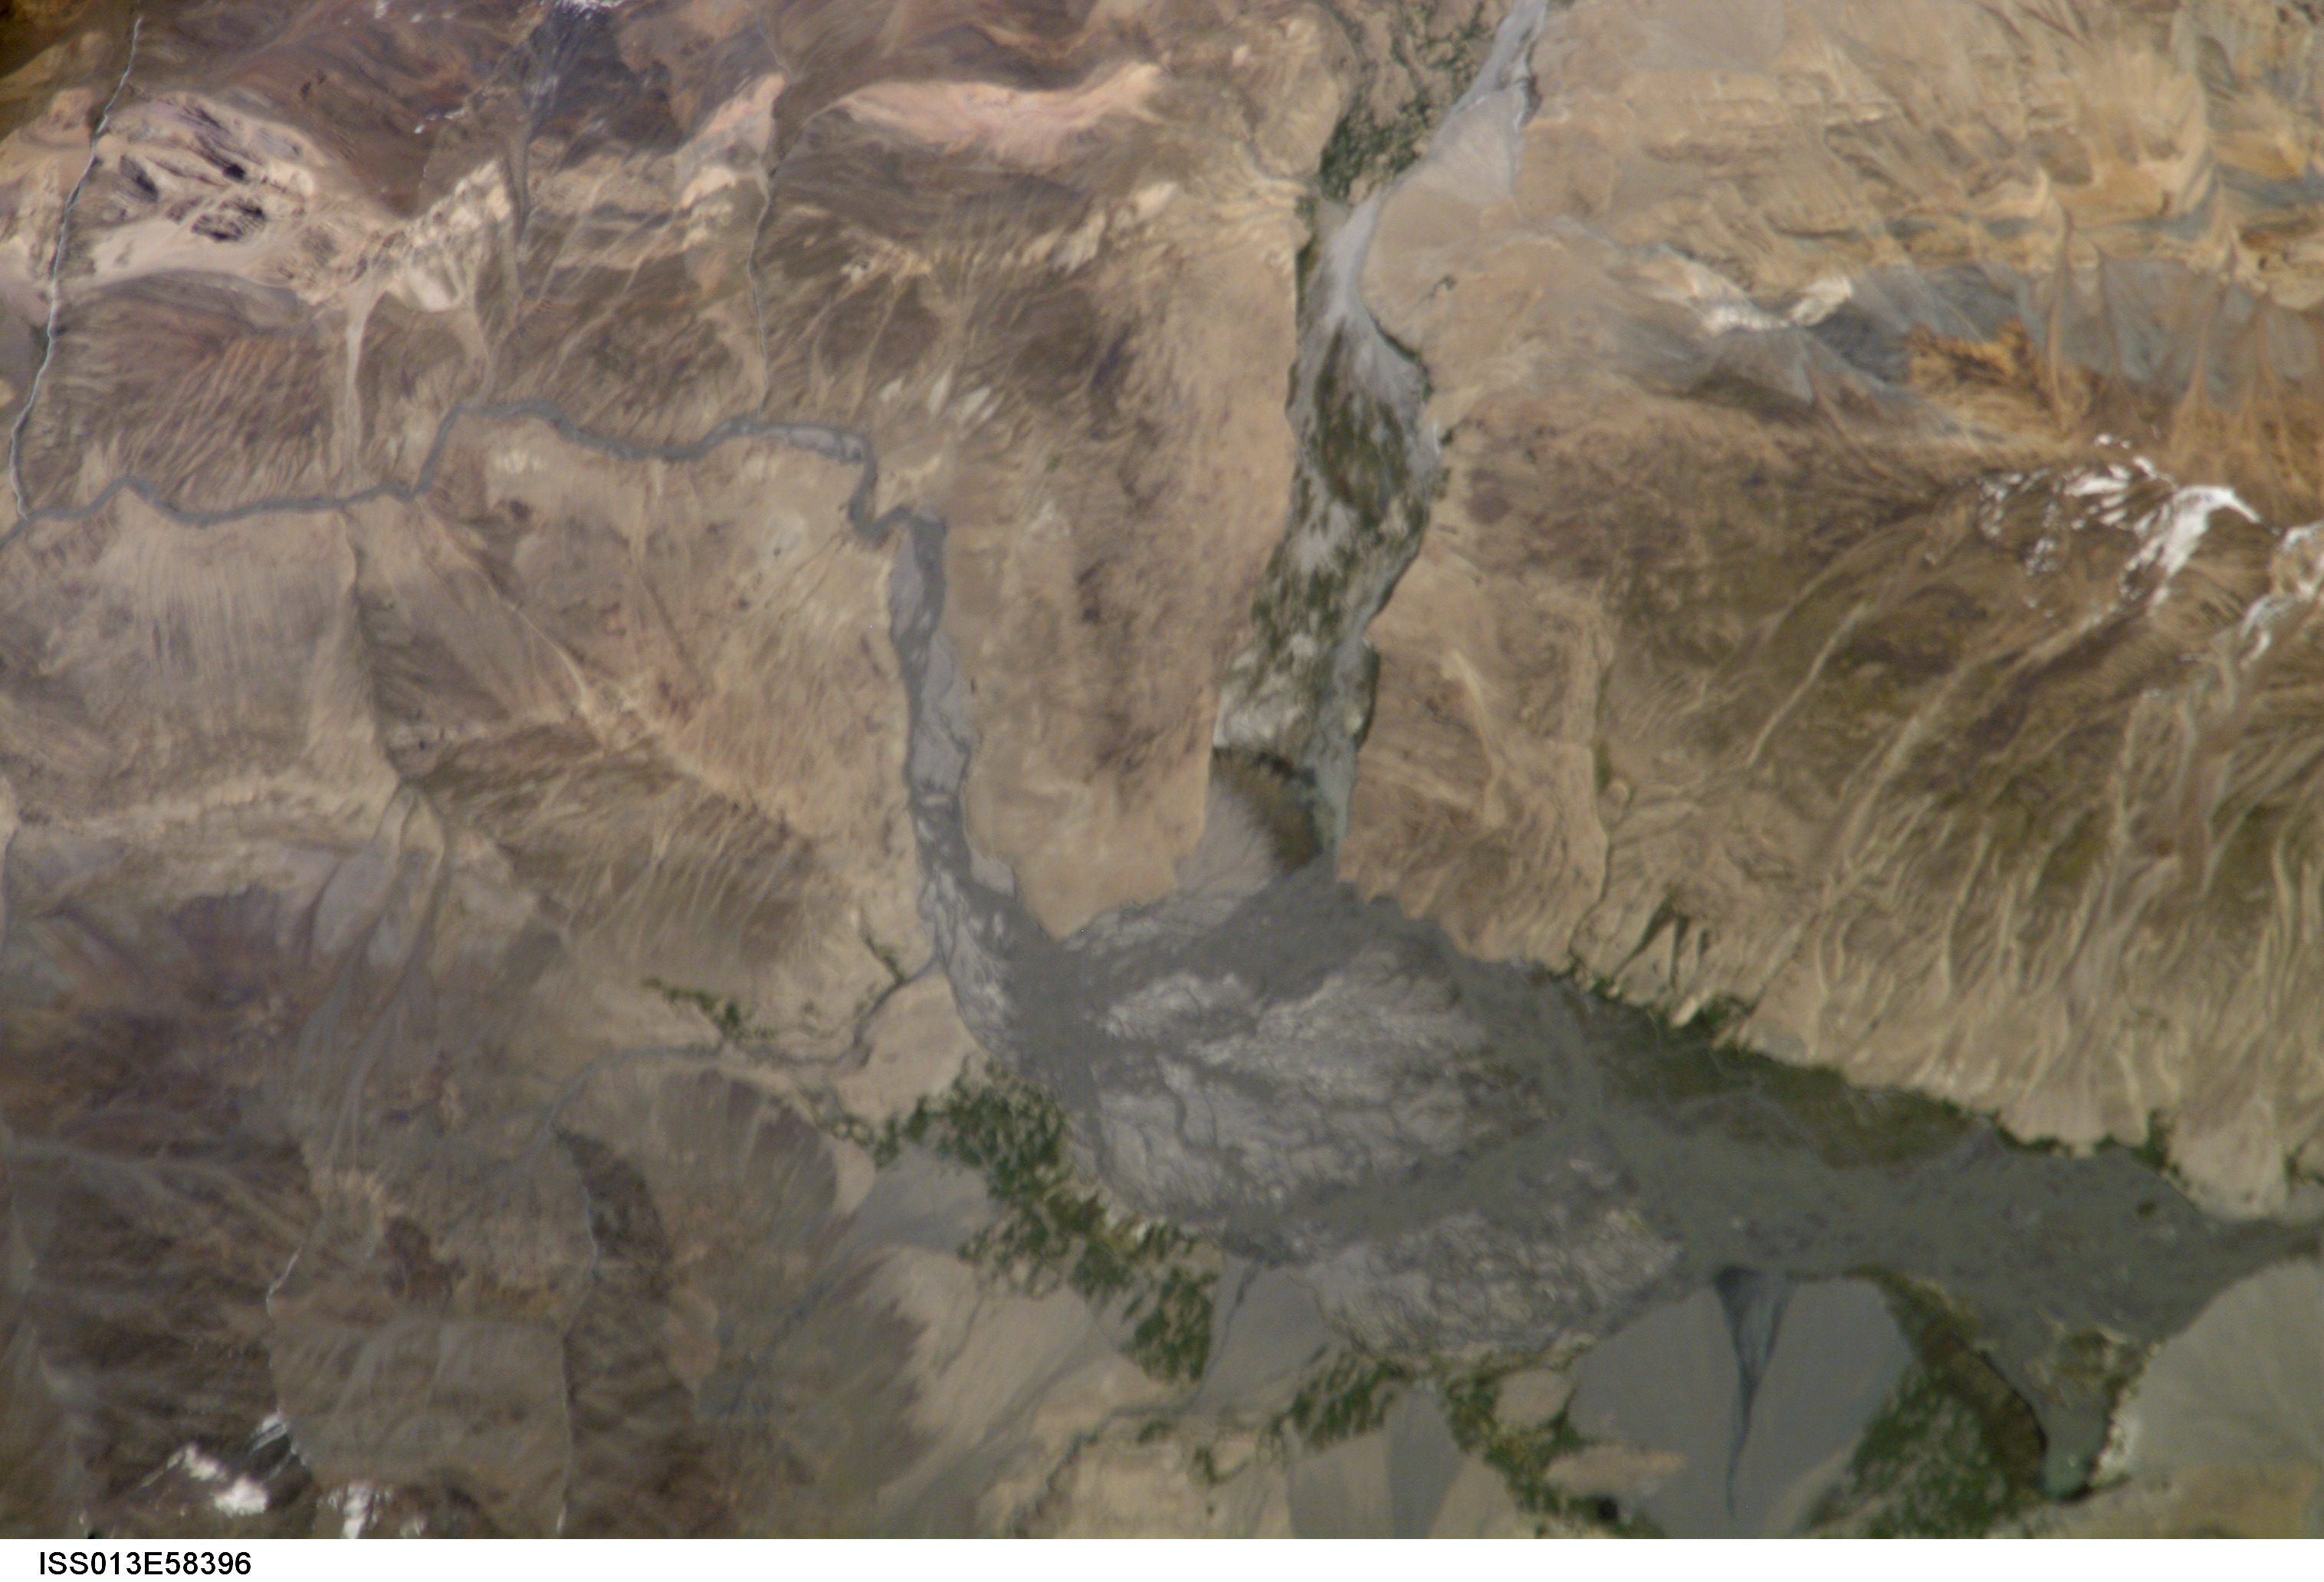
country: AFGHANISTAN
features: OKSU RIVER DRAINAGE
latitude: 37.0
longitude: 73.4
